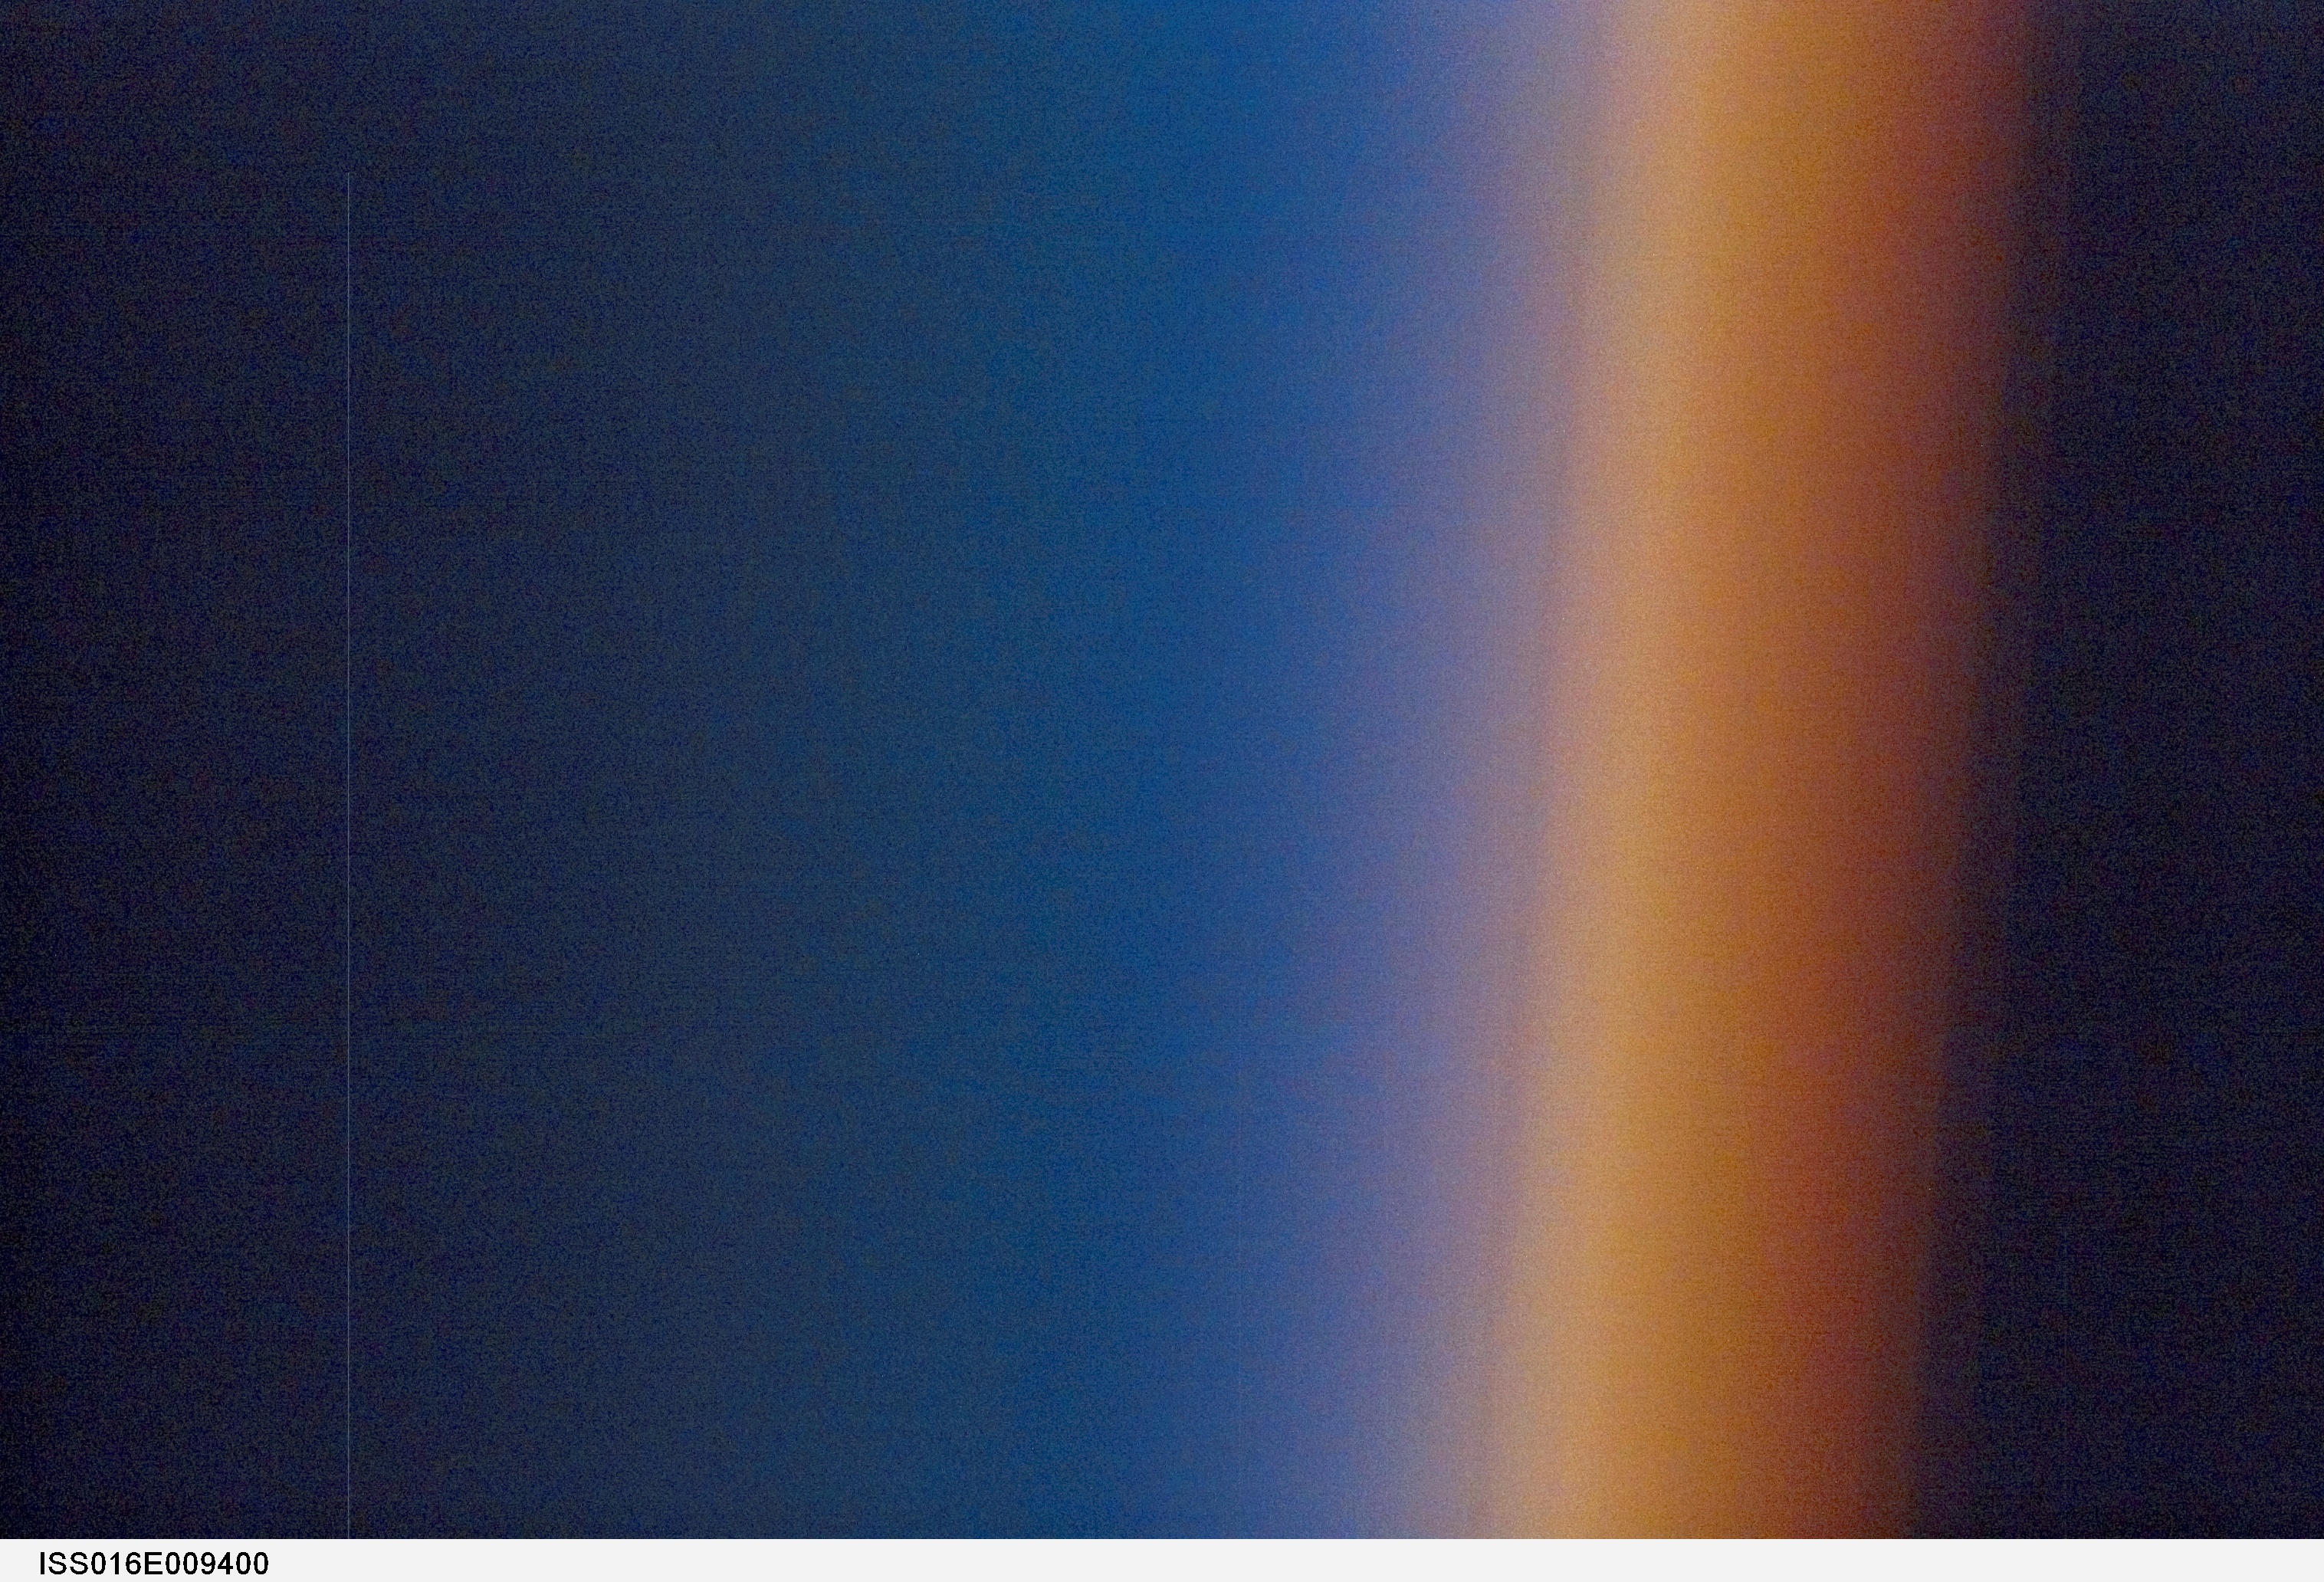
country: PACIFIC OCEAN
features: ATMOSPHERIC LIMB, DAWN
